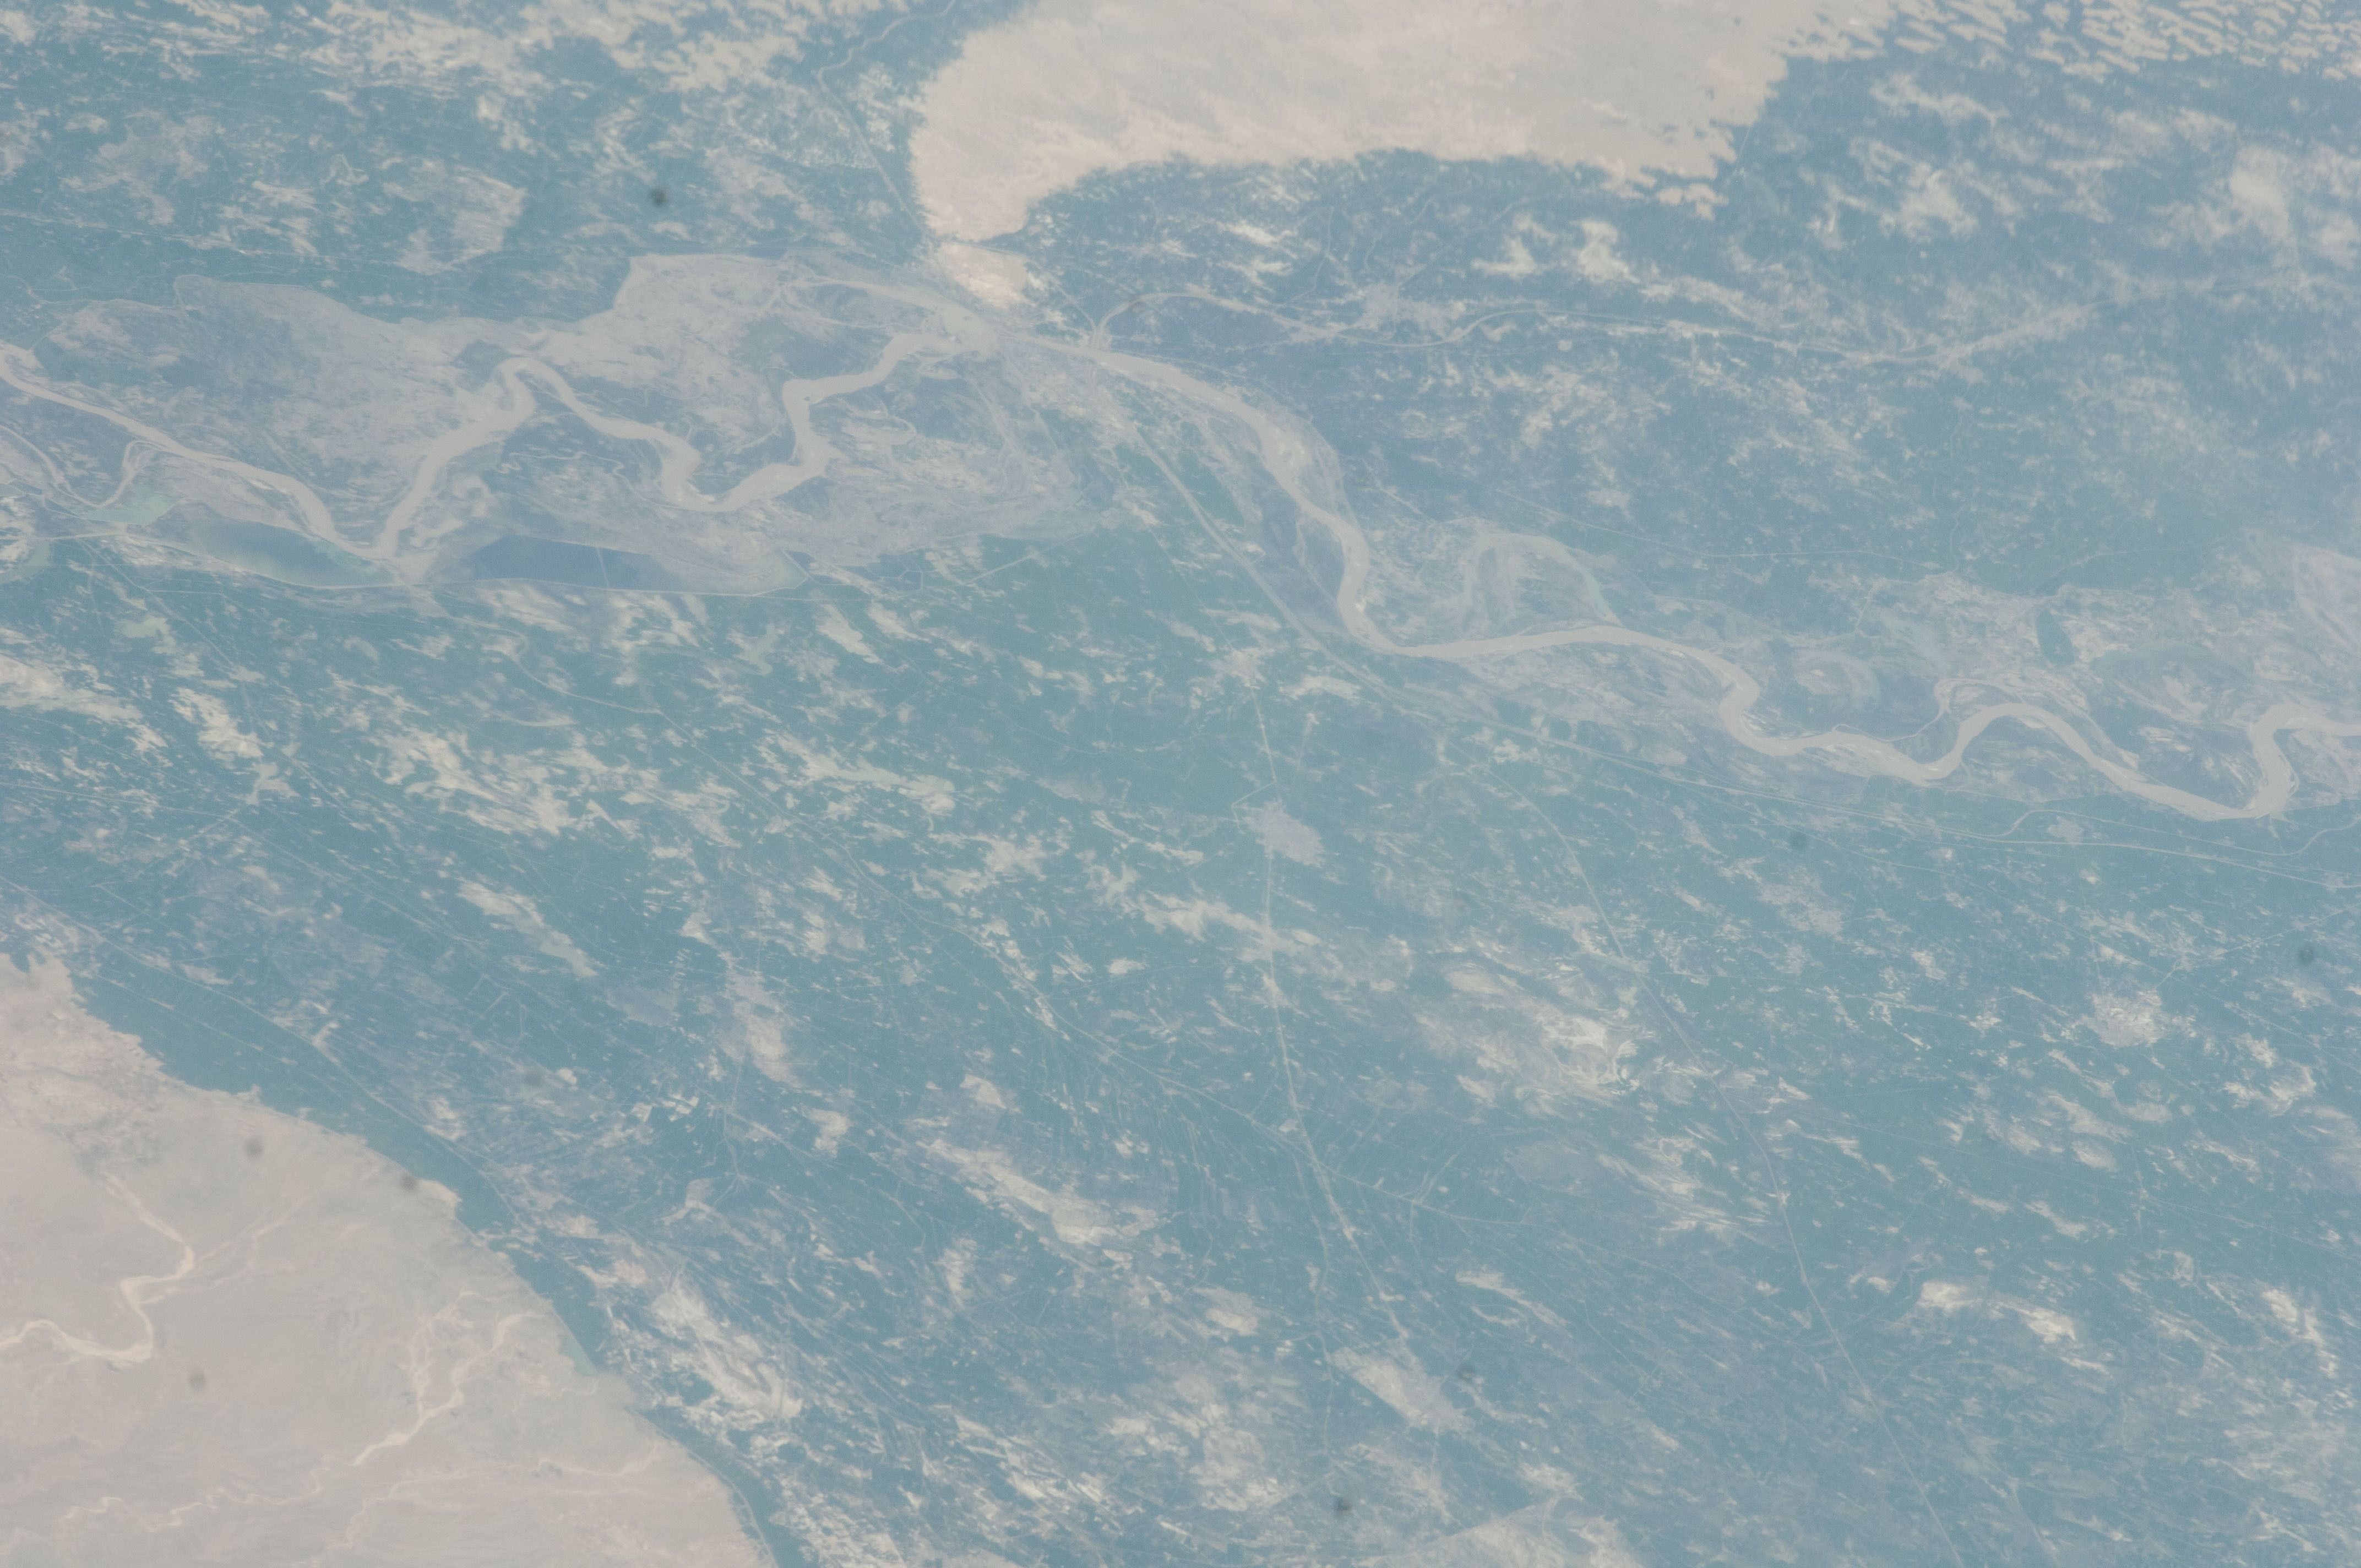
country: PAKISTAN
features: INDUS R. FLOODPLAIN, CANALS, SUKKUR
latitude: 28.0
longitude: 68.7
